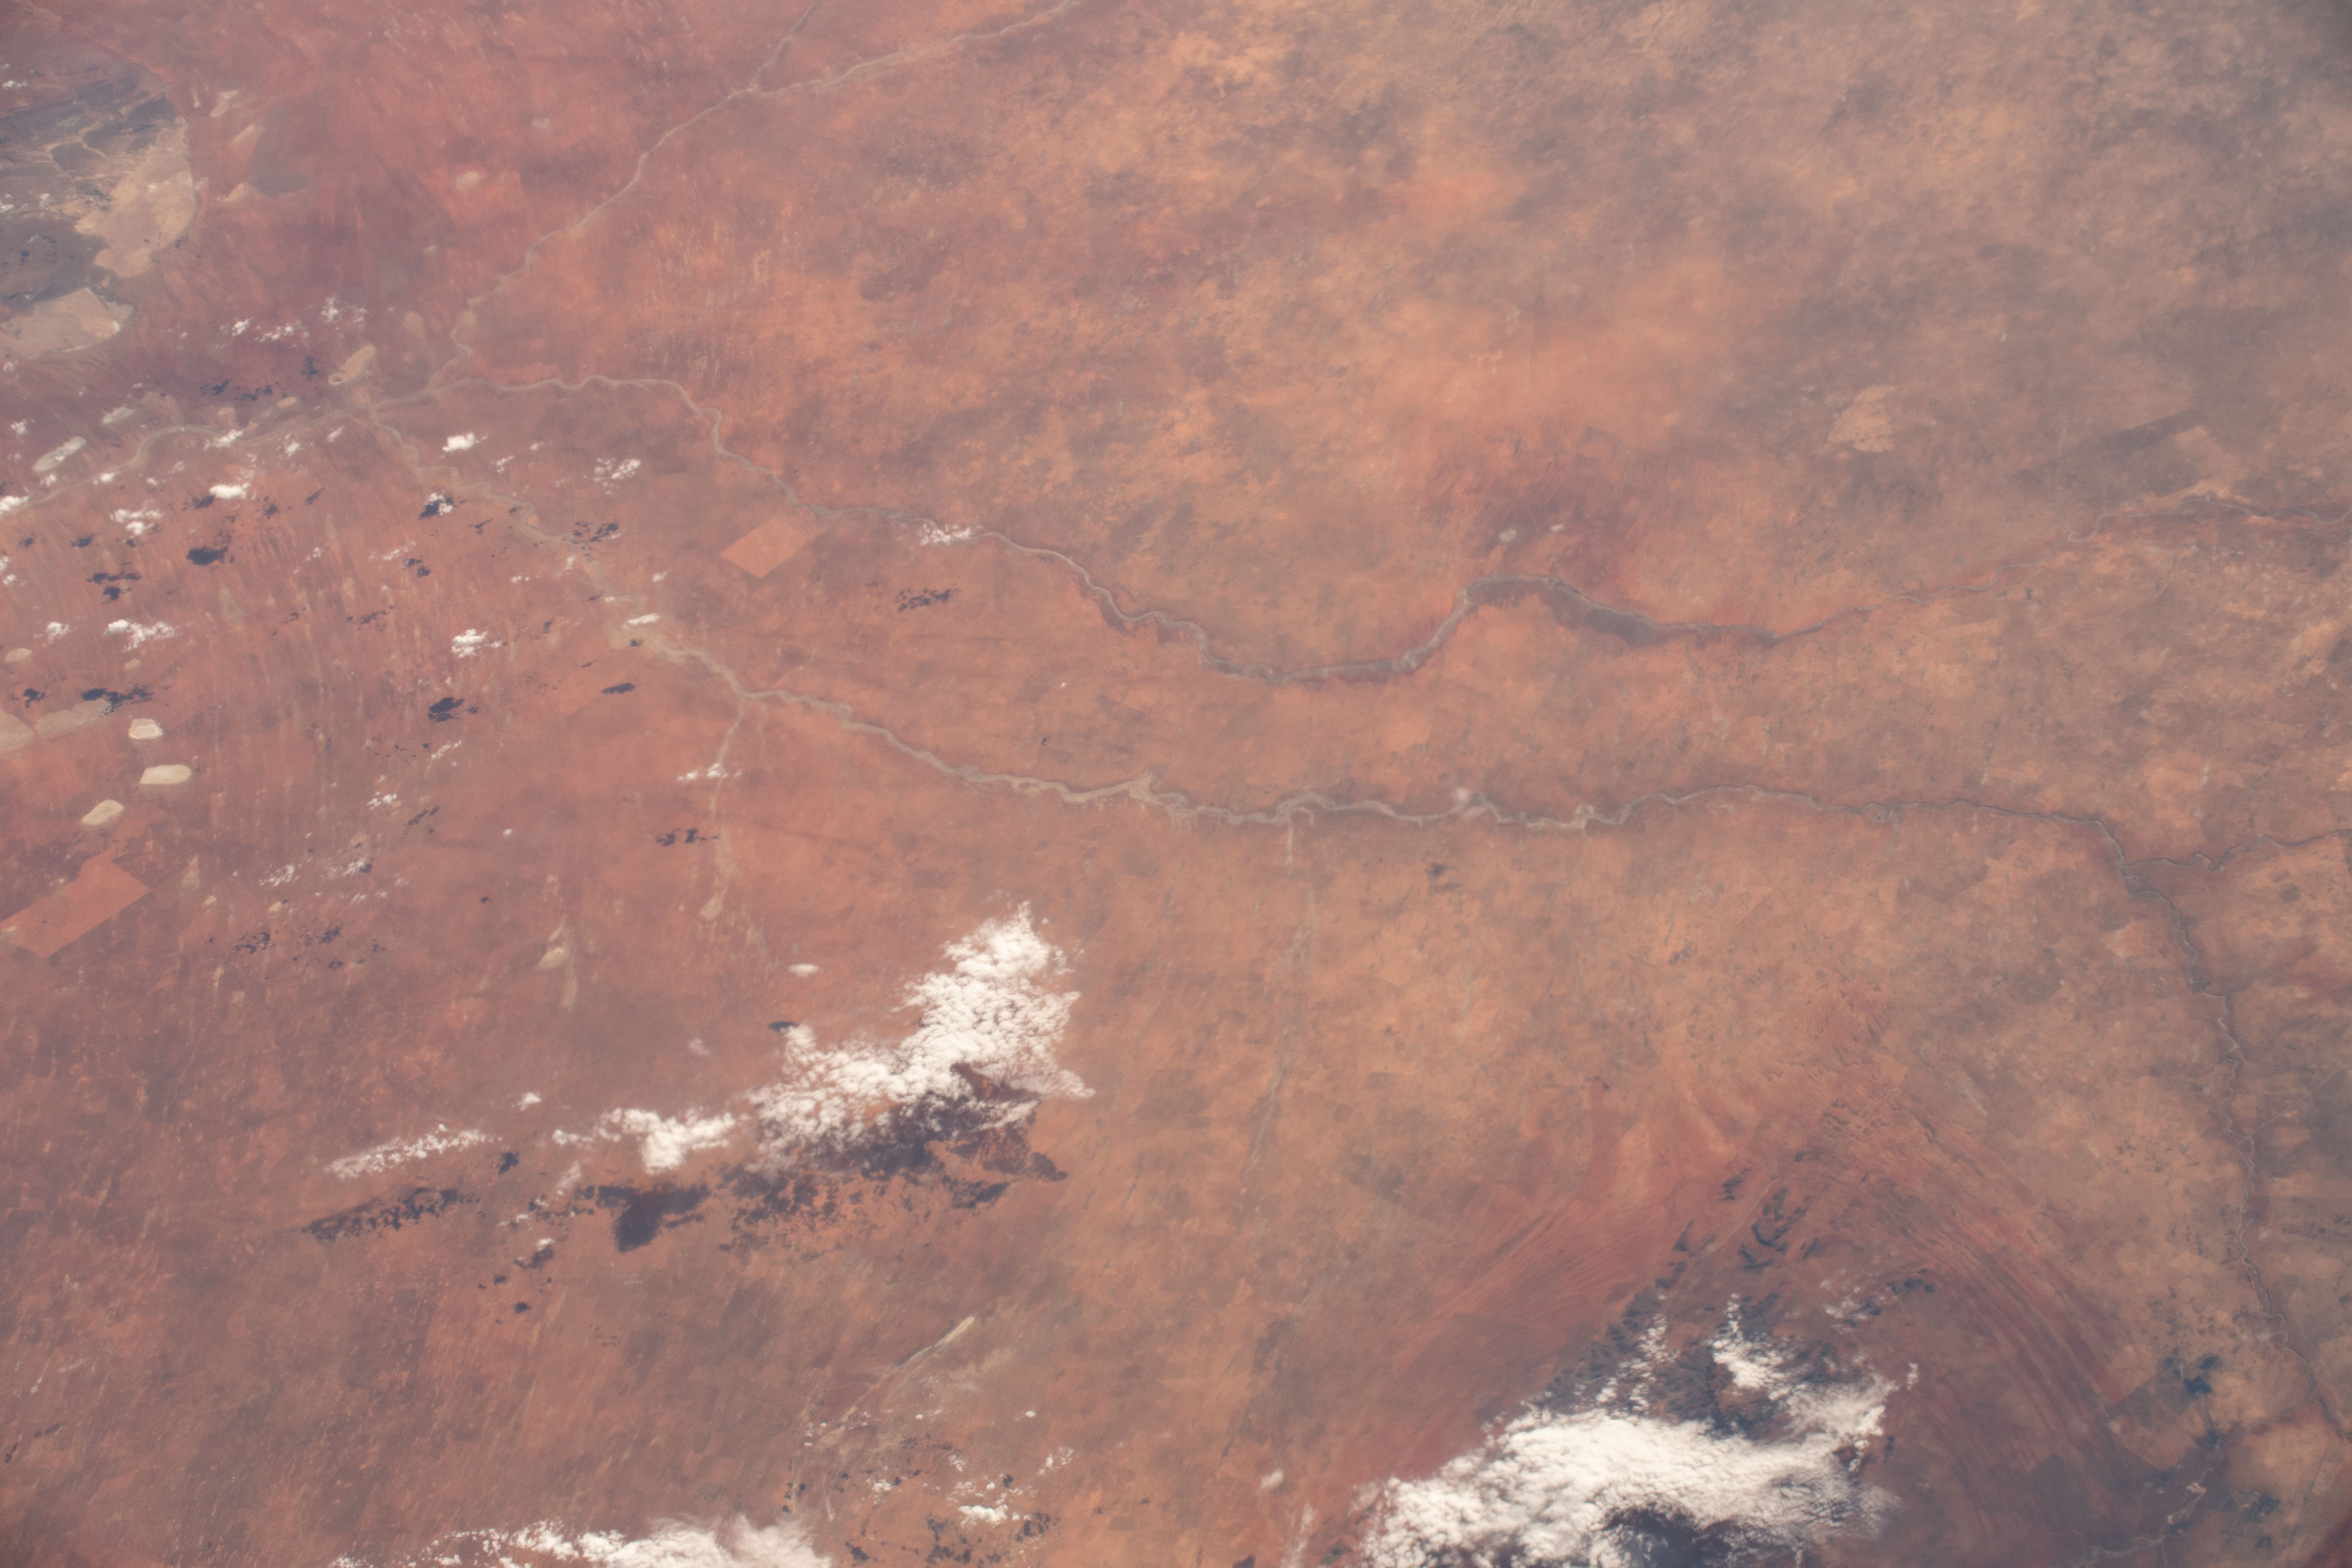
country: REPUBLIC SOUTH AFRICA
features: TSWALU GAME RESERVE,R.,D.
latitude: -27.0
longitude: 21.4
